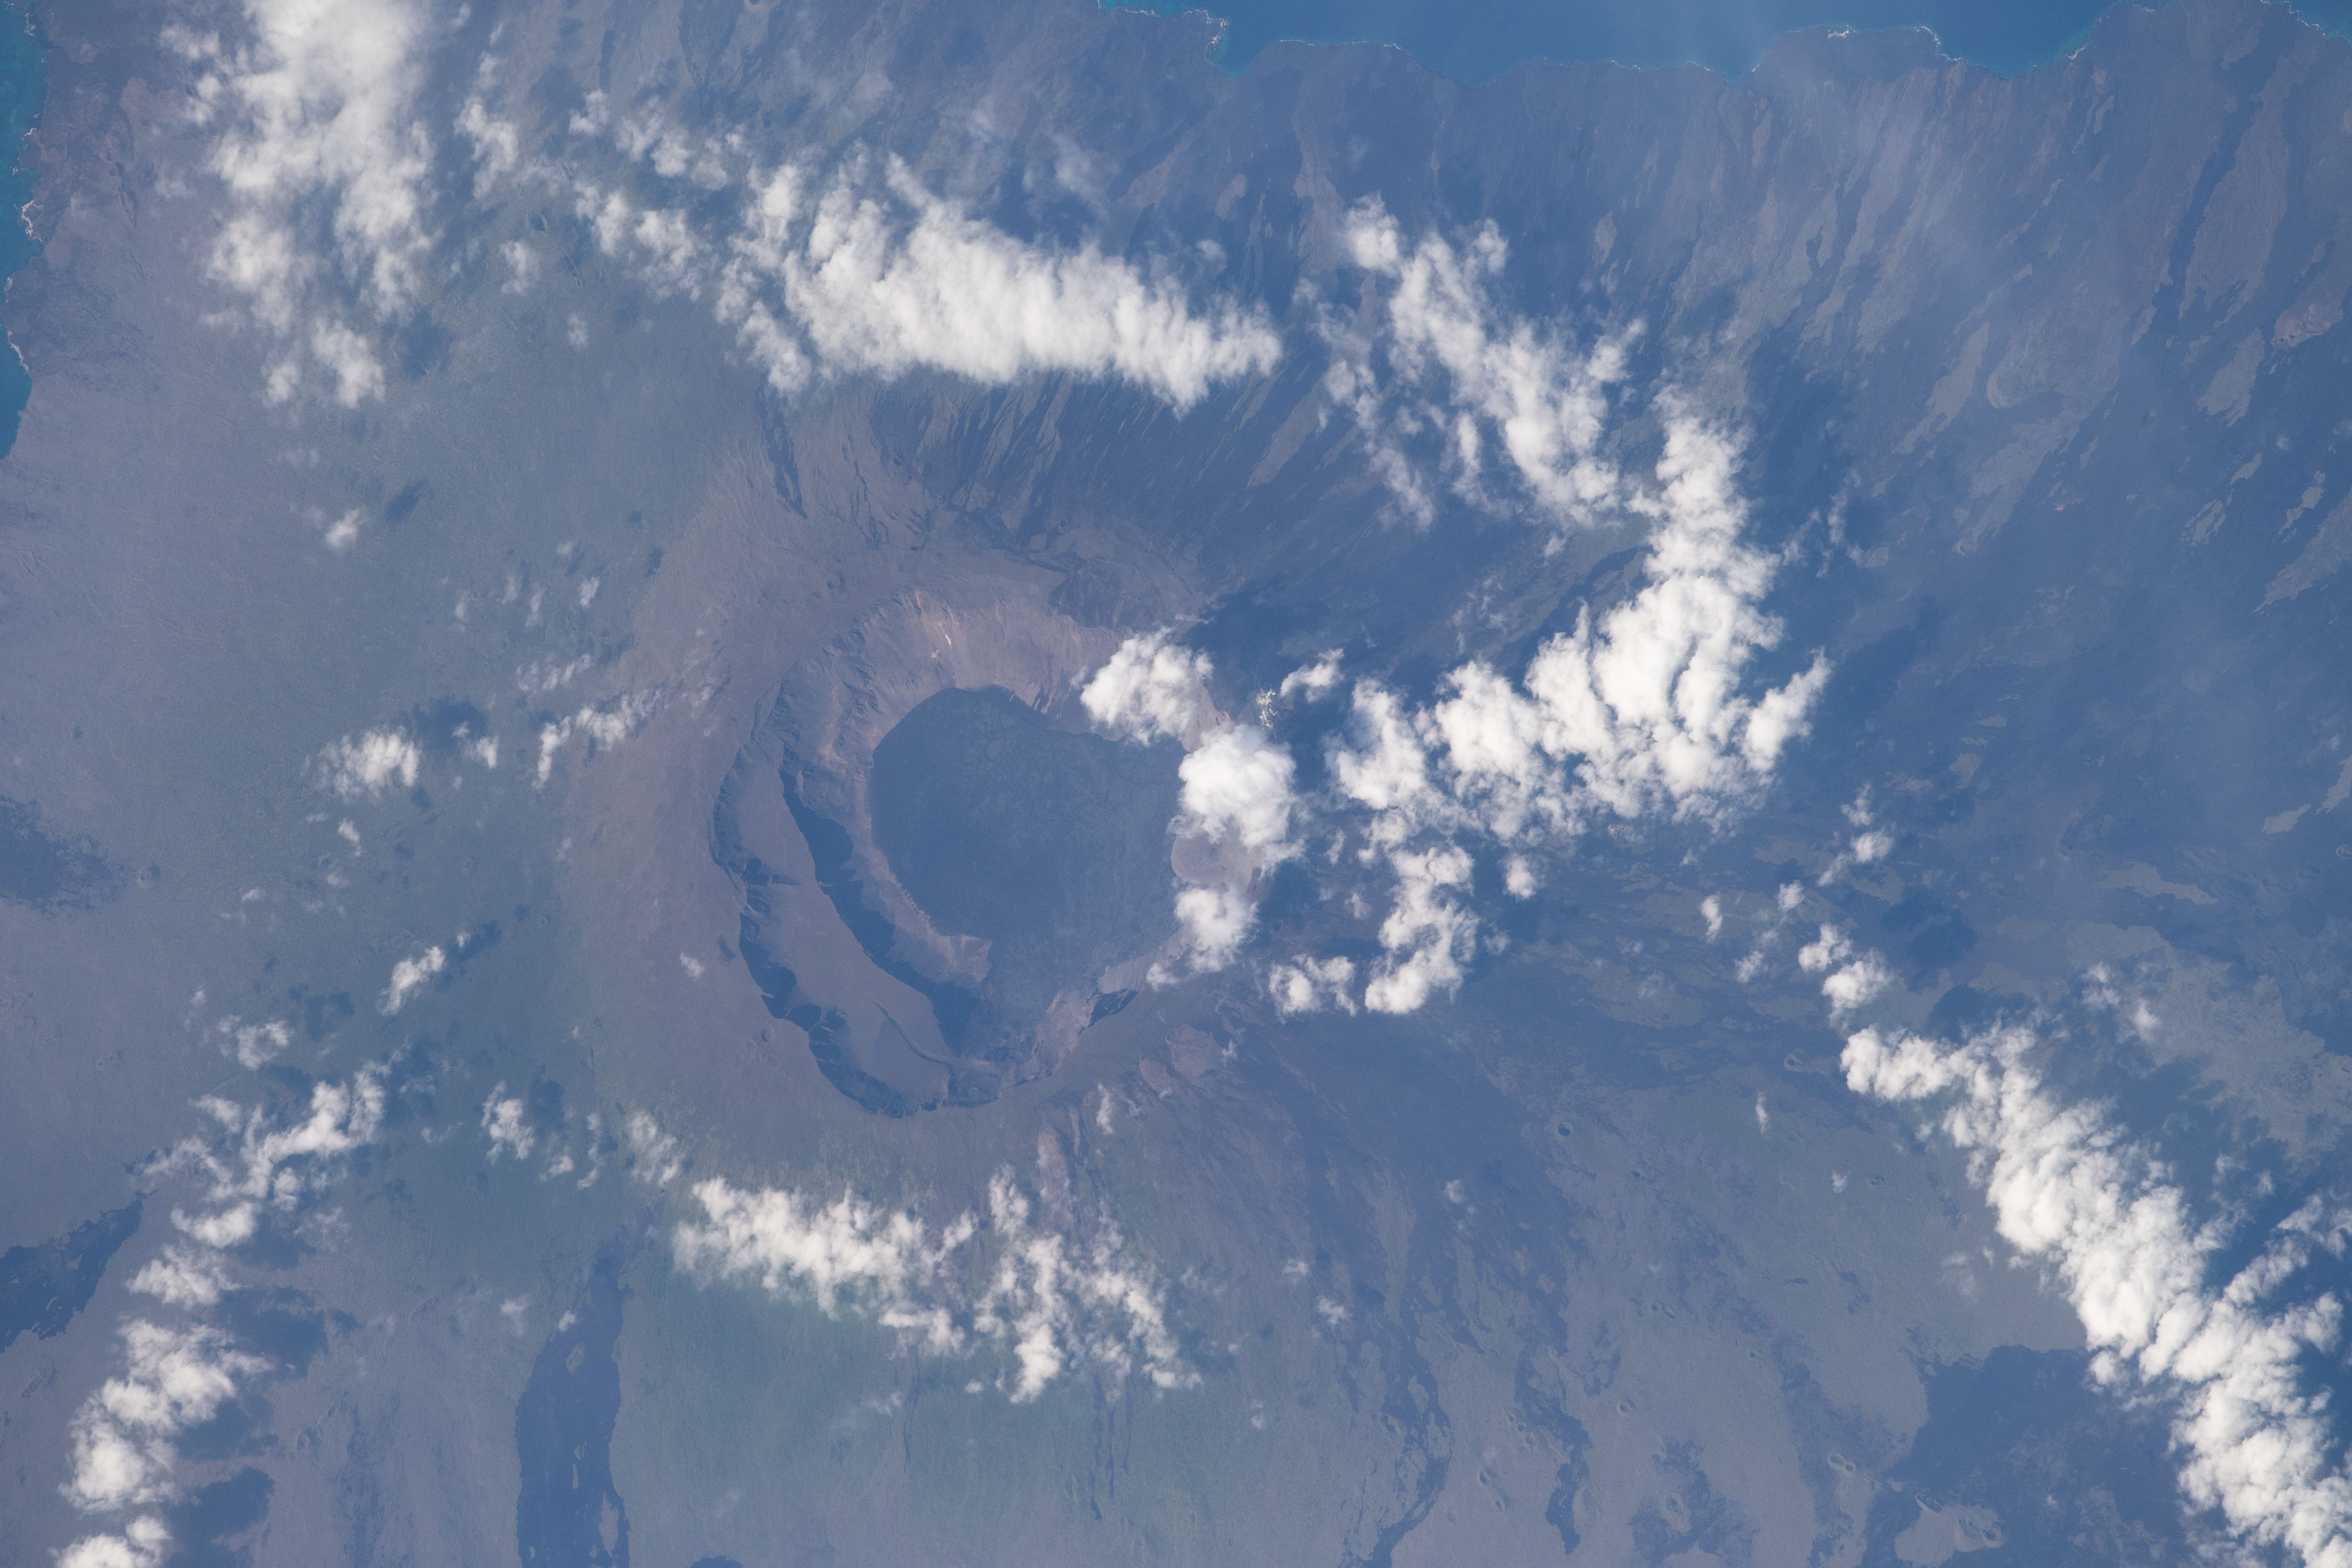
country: GALAPAGOS ISLANDS
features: VOLCAN WOLF, ISABELA ISLAND, FERNANDINA ISLAND, SANTIAGO ISLAND
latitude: 0.0
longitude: -91.3
